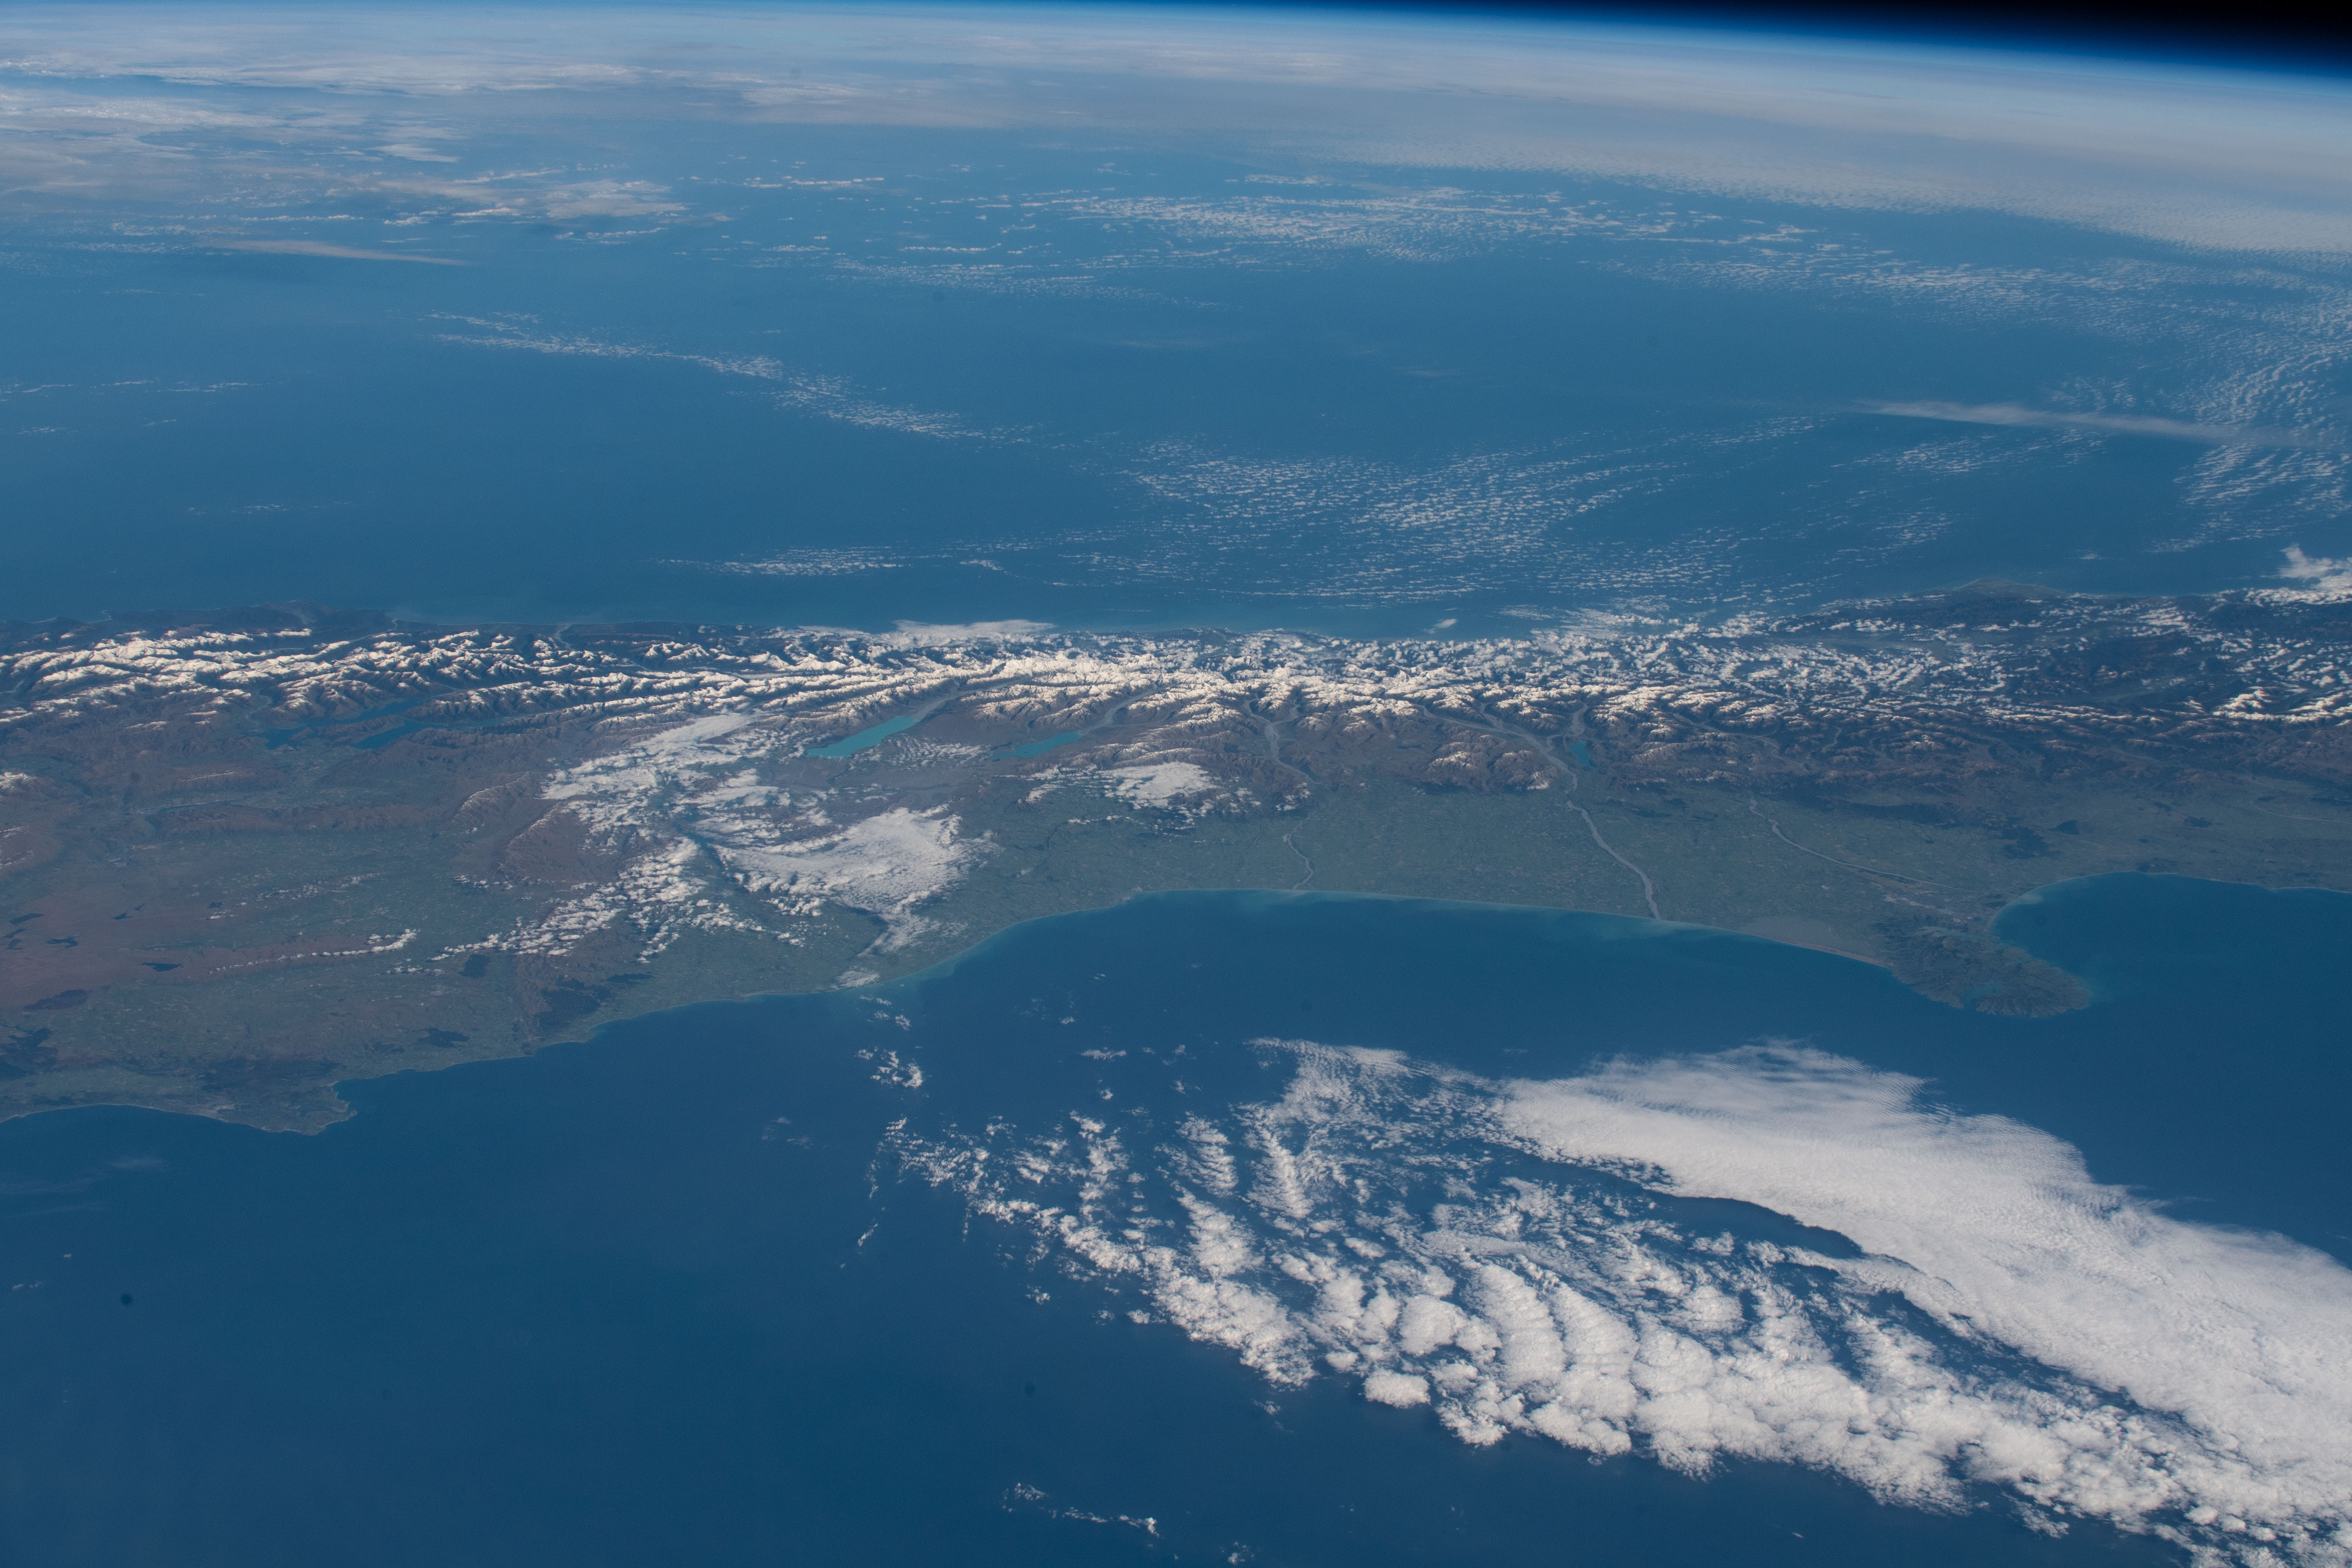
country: NEW ZEALAND-SI
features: NEW ZELAND, SOUTH ISLAND, SOUTHERN ALPS MOUNTAINS, LAKE PUKAKI
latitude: -43.6
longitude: 171.1
